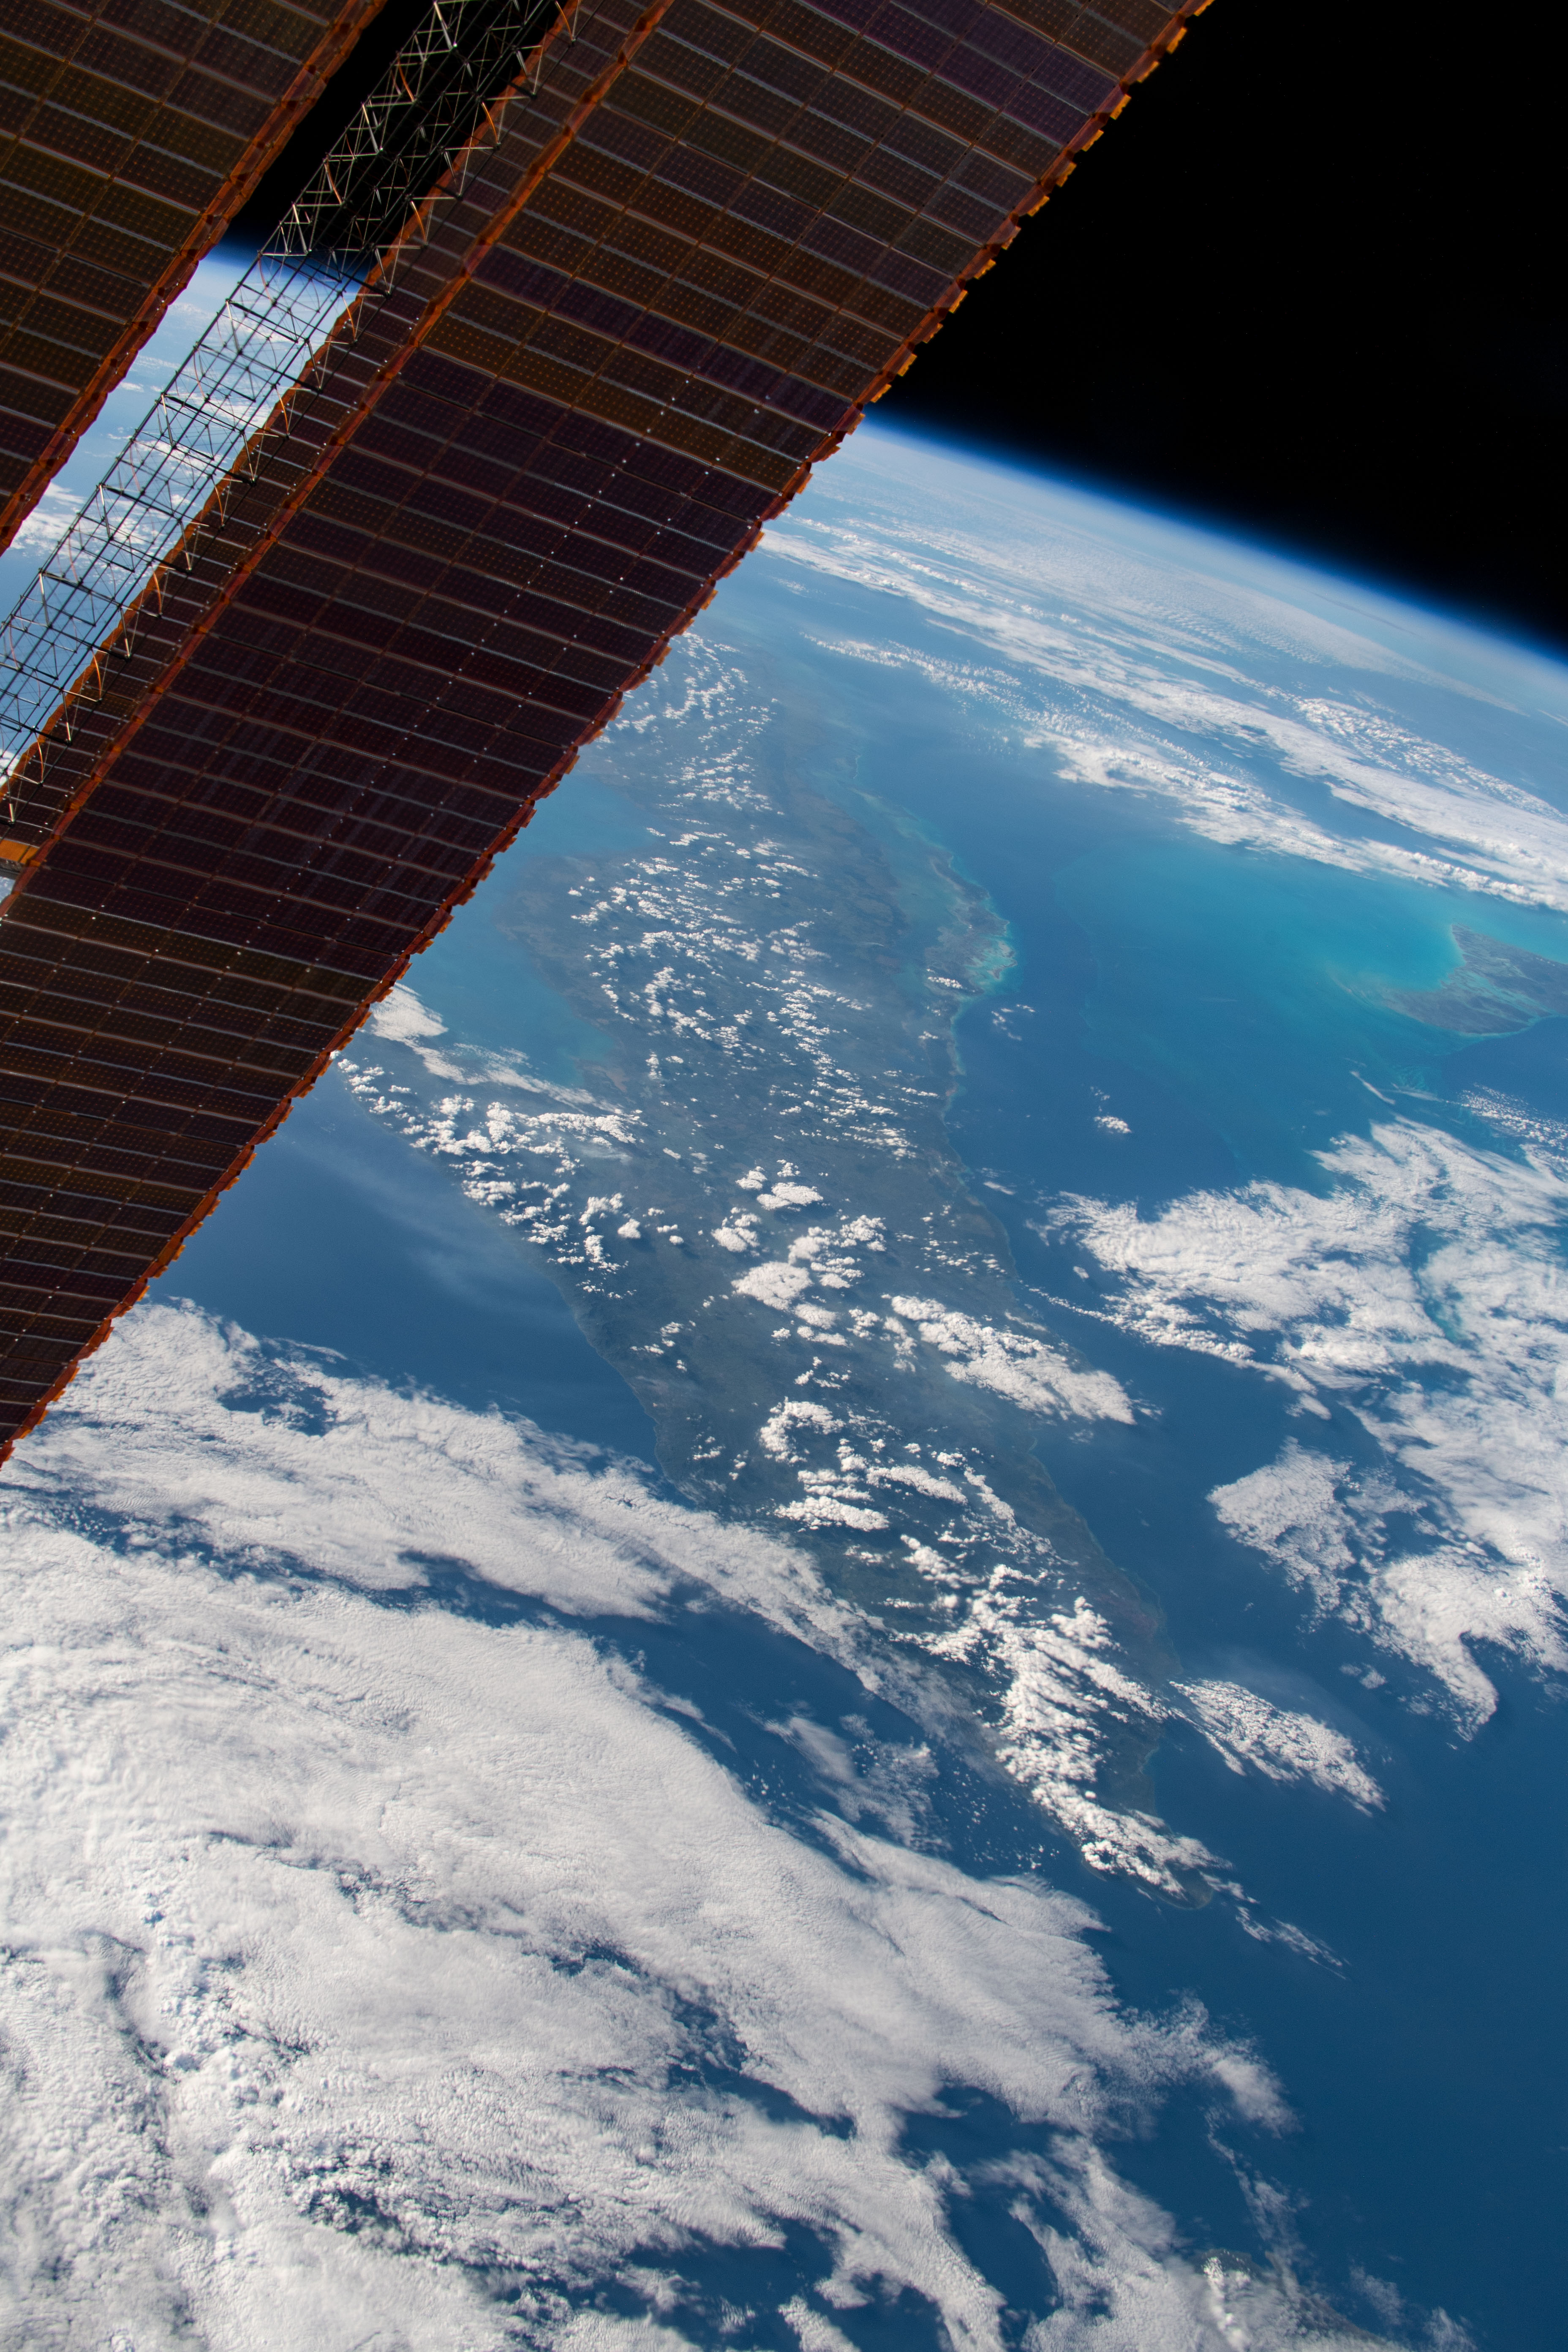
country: CUBA
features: CUBA
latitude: 21.0
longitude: -77.0
